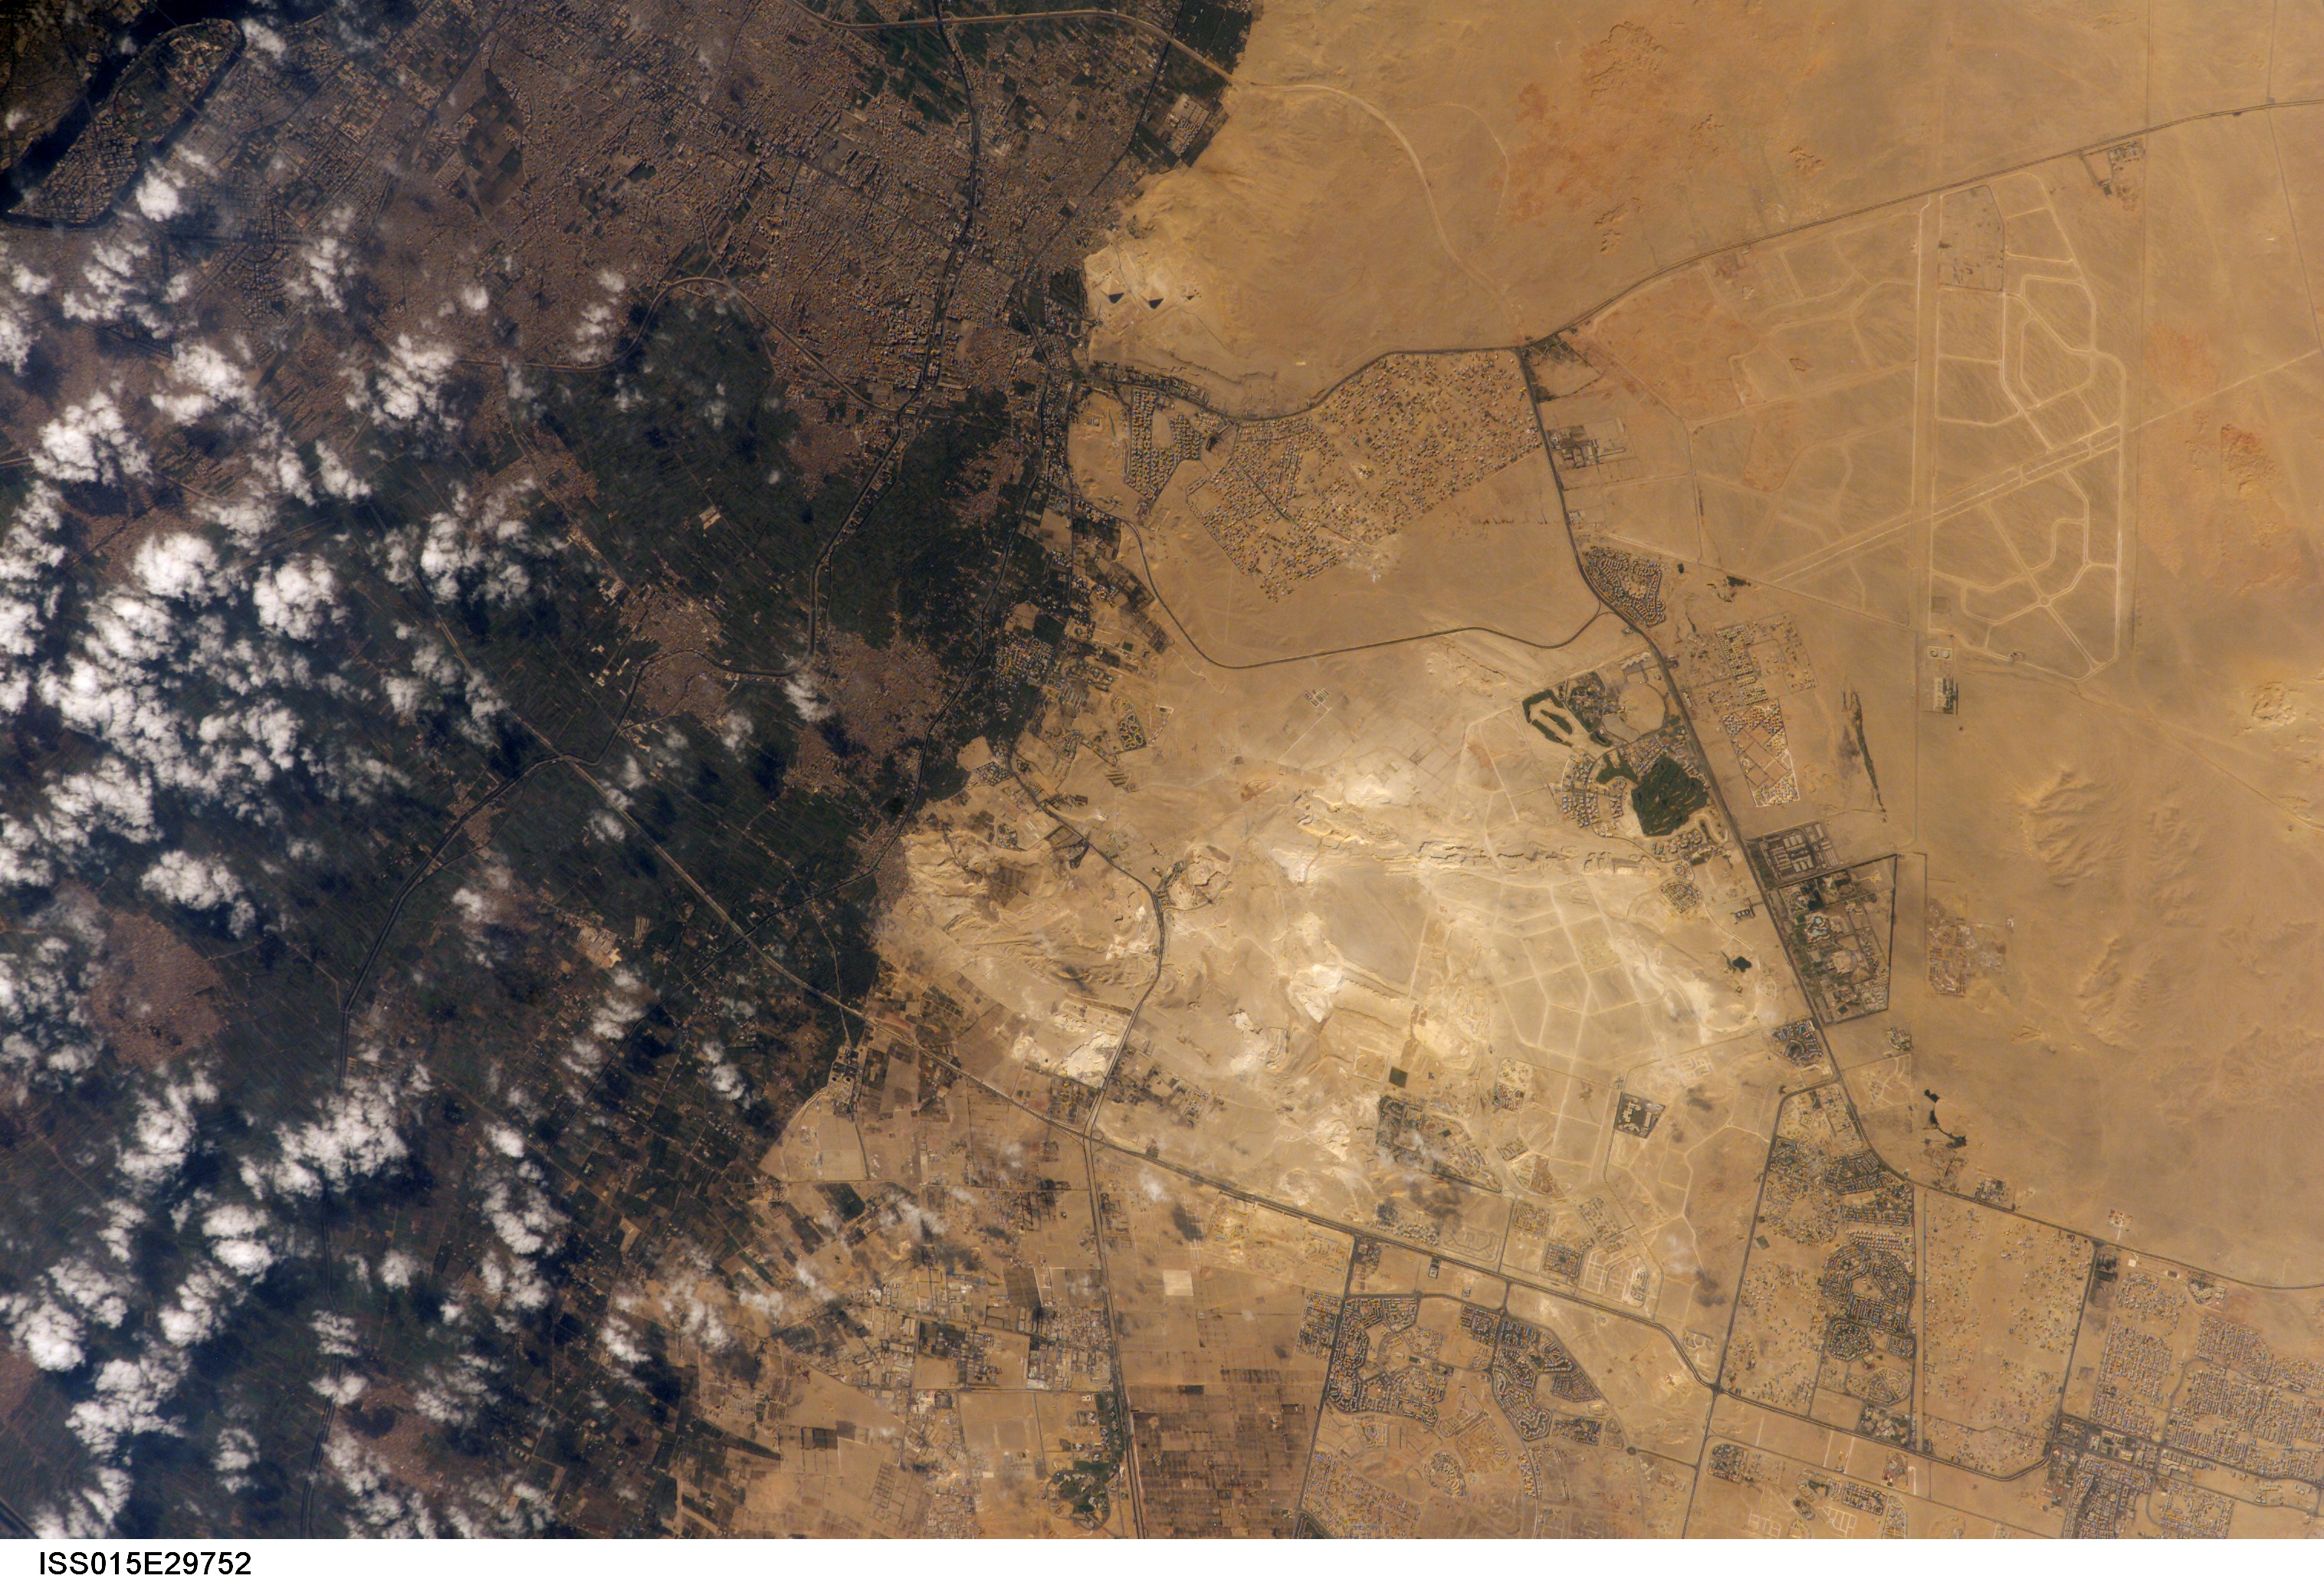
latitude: 30.1
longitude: 31.1
